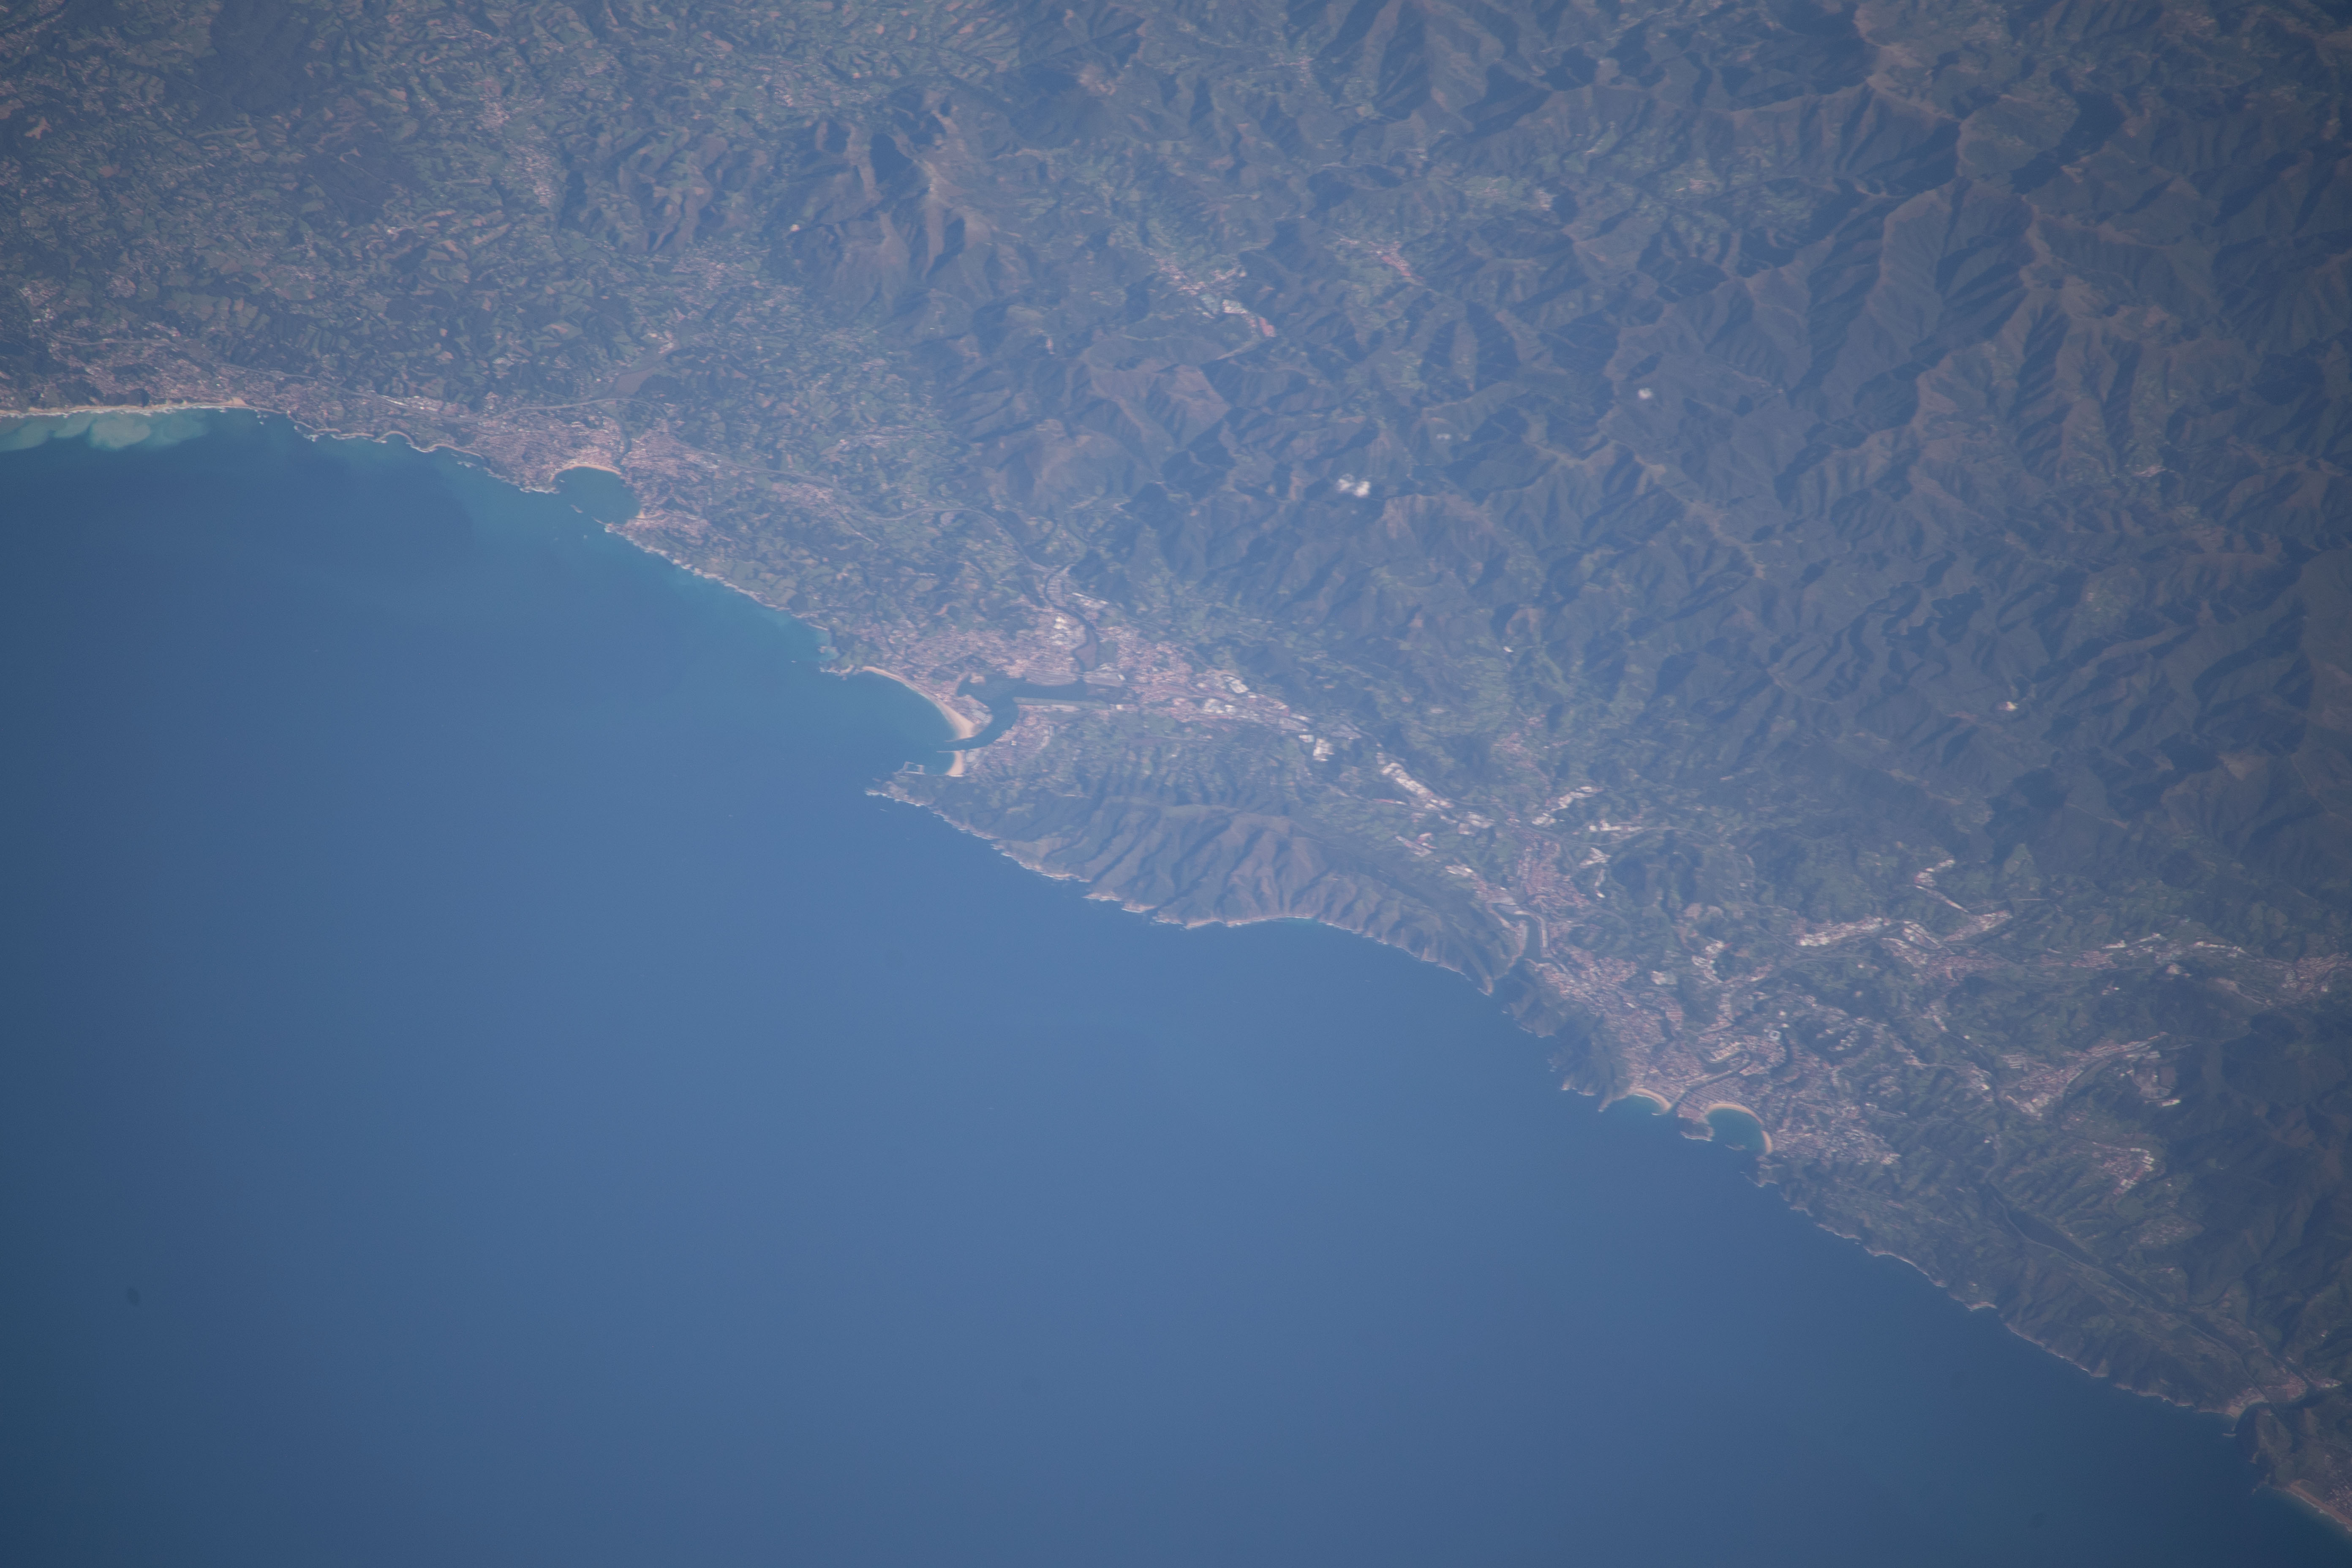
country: SPAIN
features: FRANCE,BAY OF TXINGUDI,JAIZKIBEL,HONDARRIBIA,SPAIN
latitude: 43.4
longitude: -1.8
